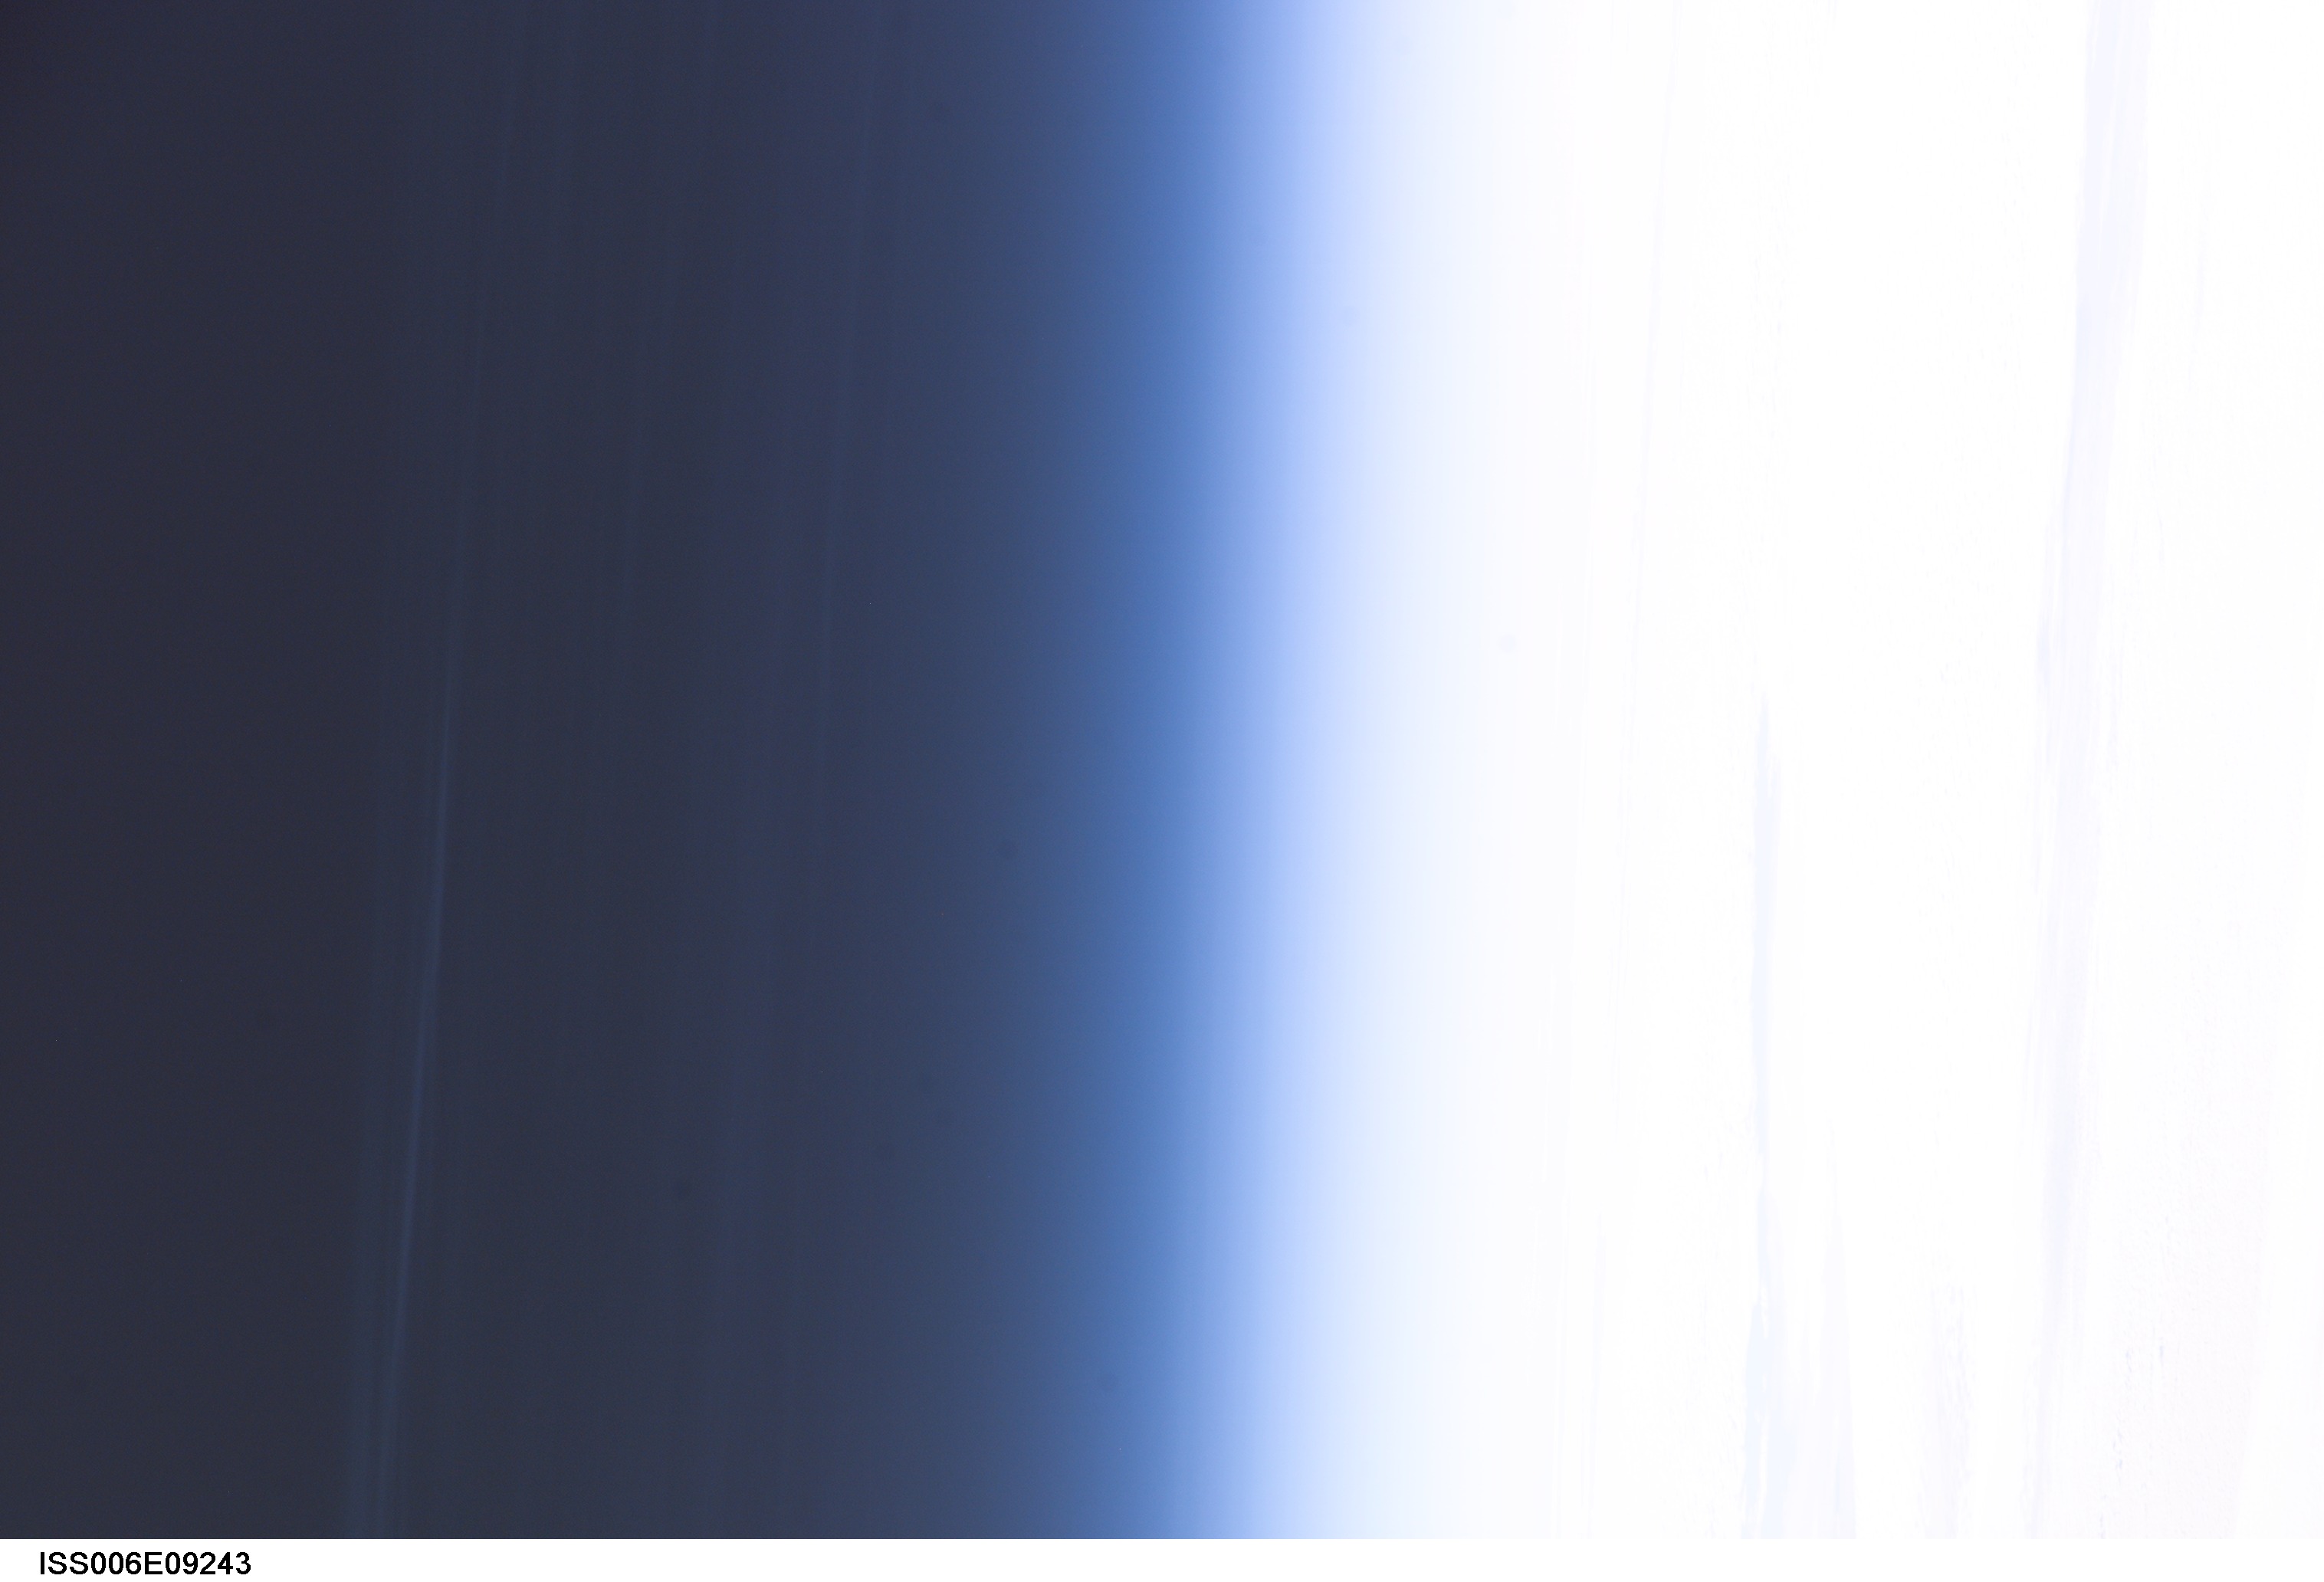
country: ATMOSPHERIC LIMB
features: ATMOSPHERIC LIMB
